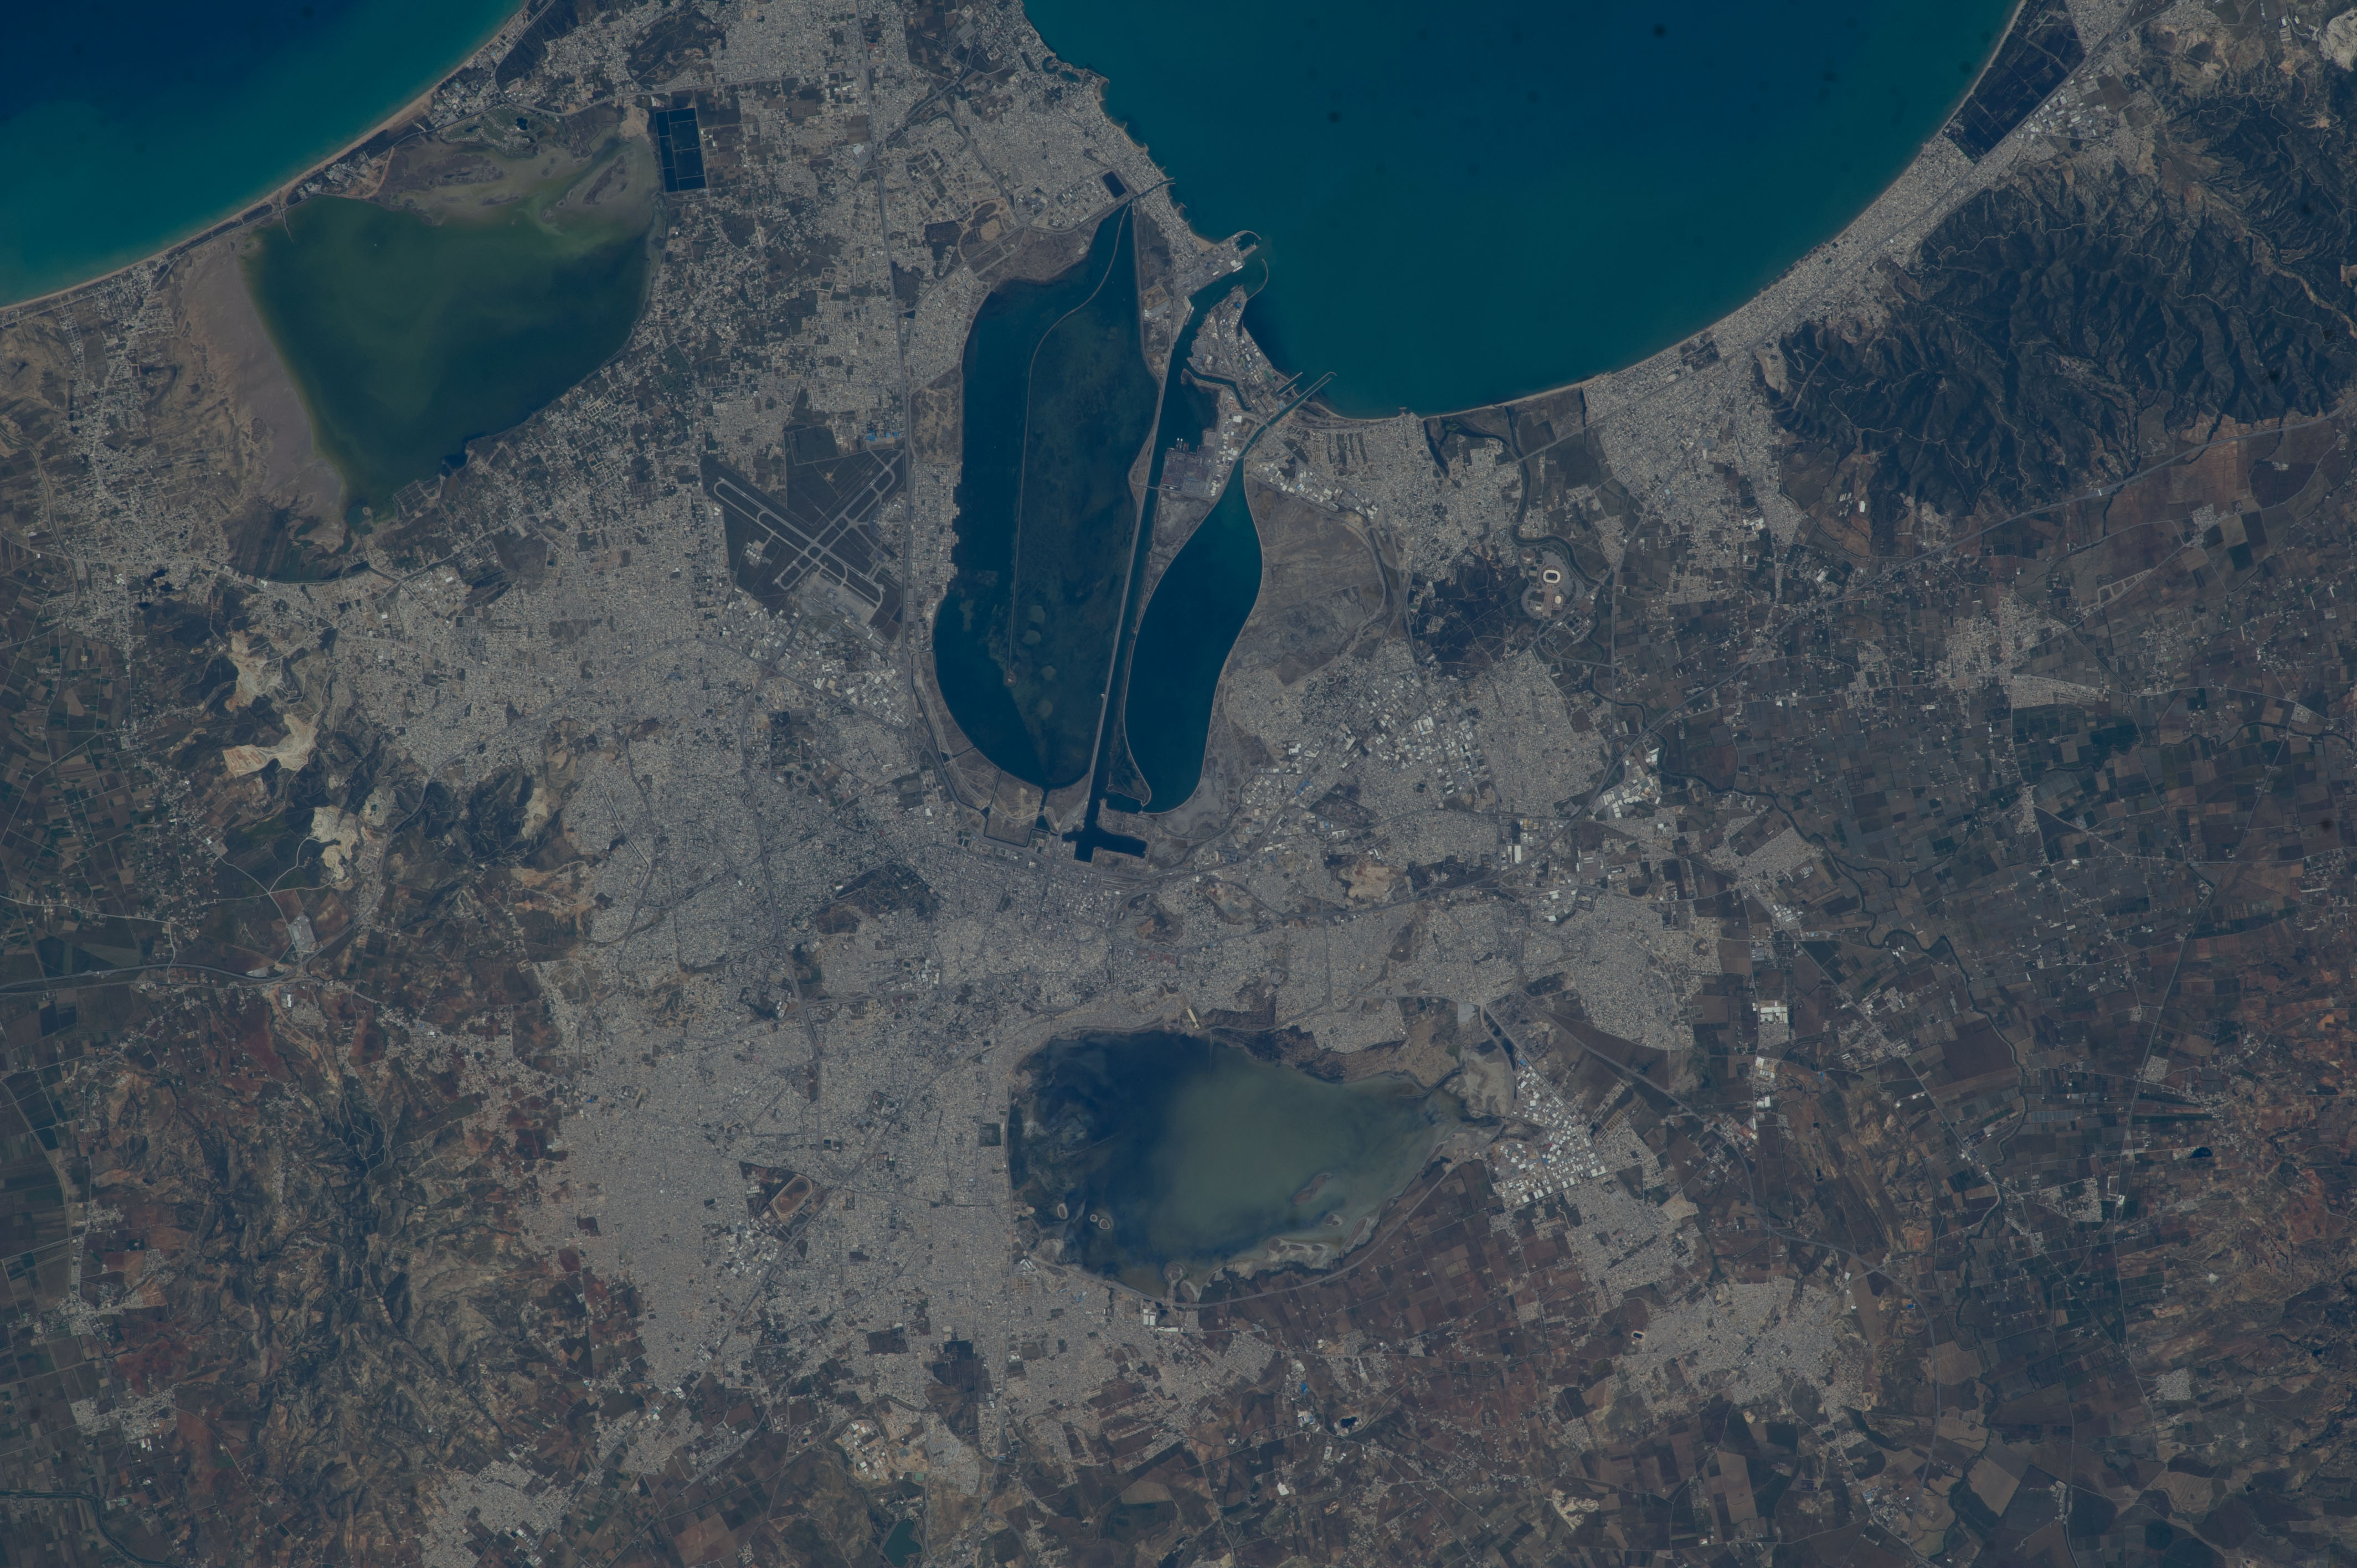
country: TUNISIA
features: COASTLINE, GULF OF TUNIS, TUNIS CITY, TUNIS LAKE, NORTH AFRICA
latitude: 36.8
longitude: 10.2
